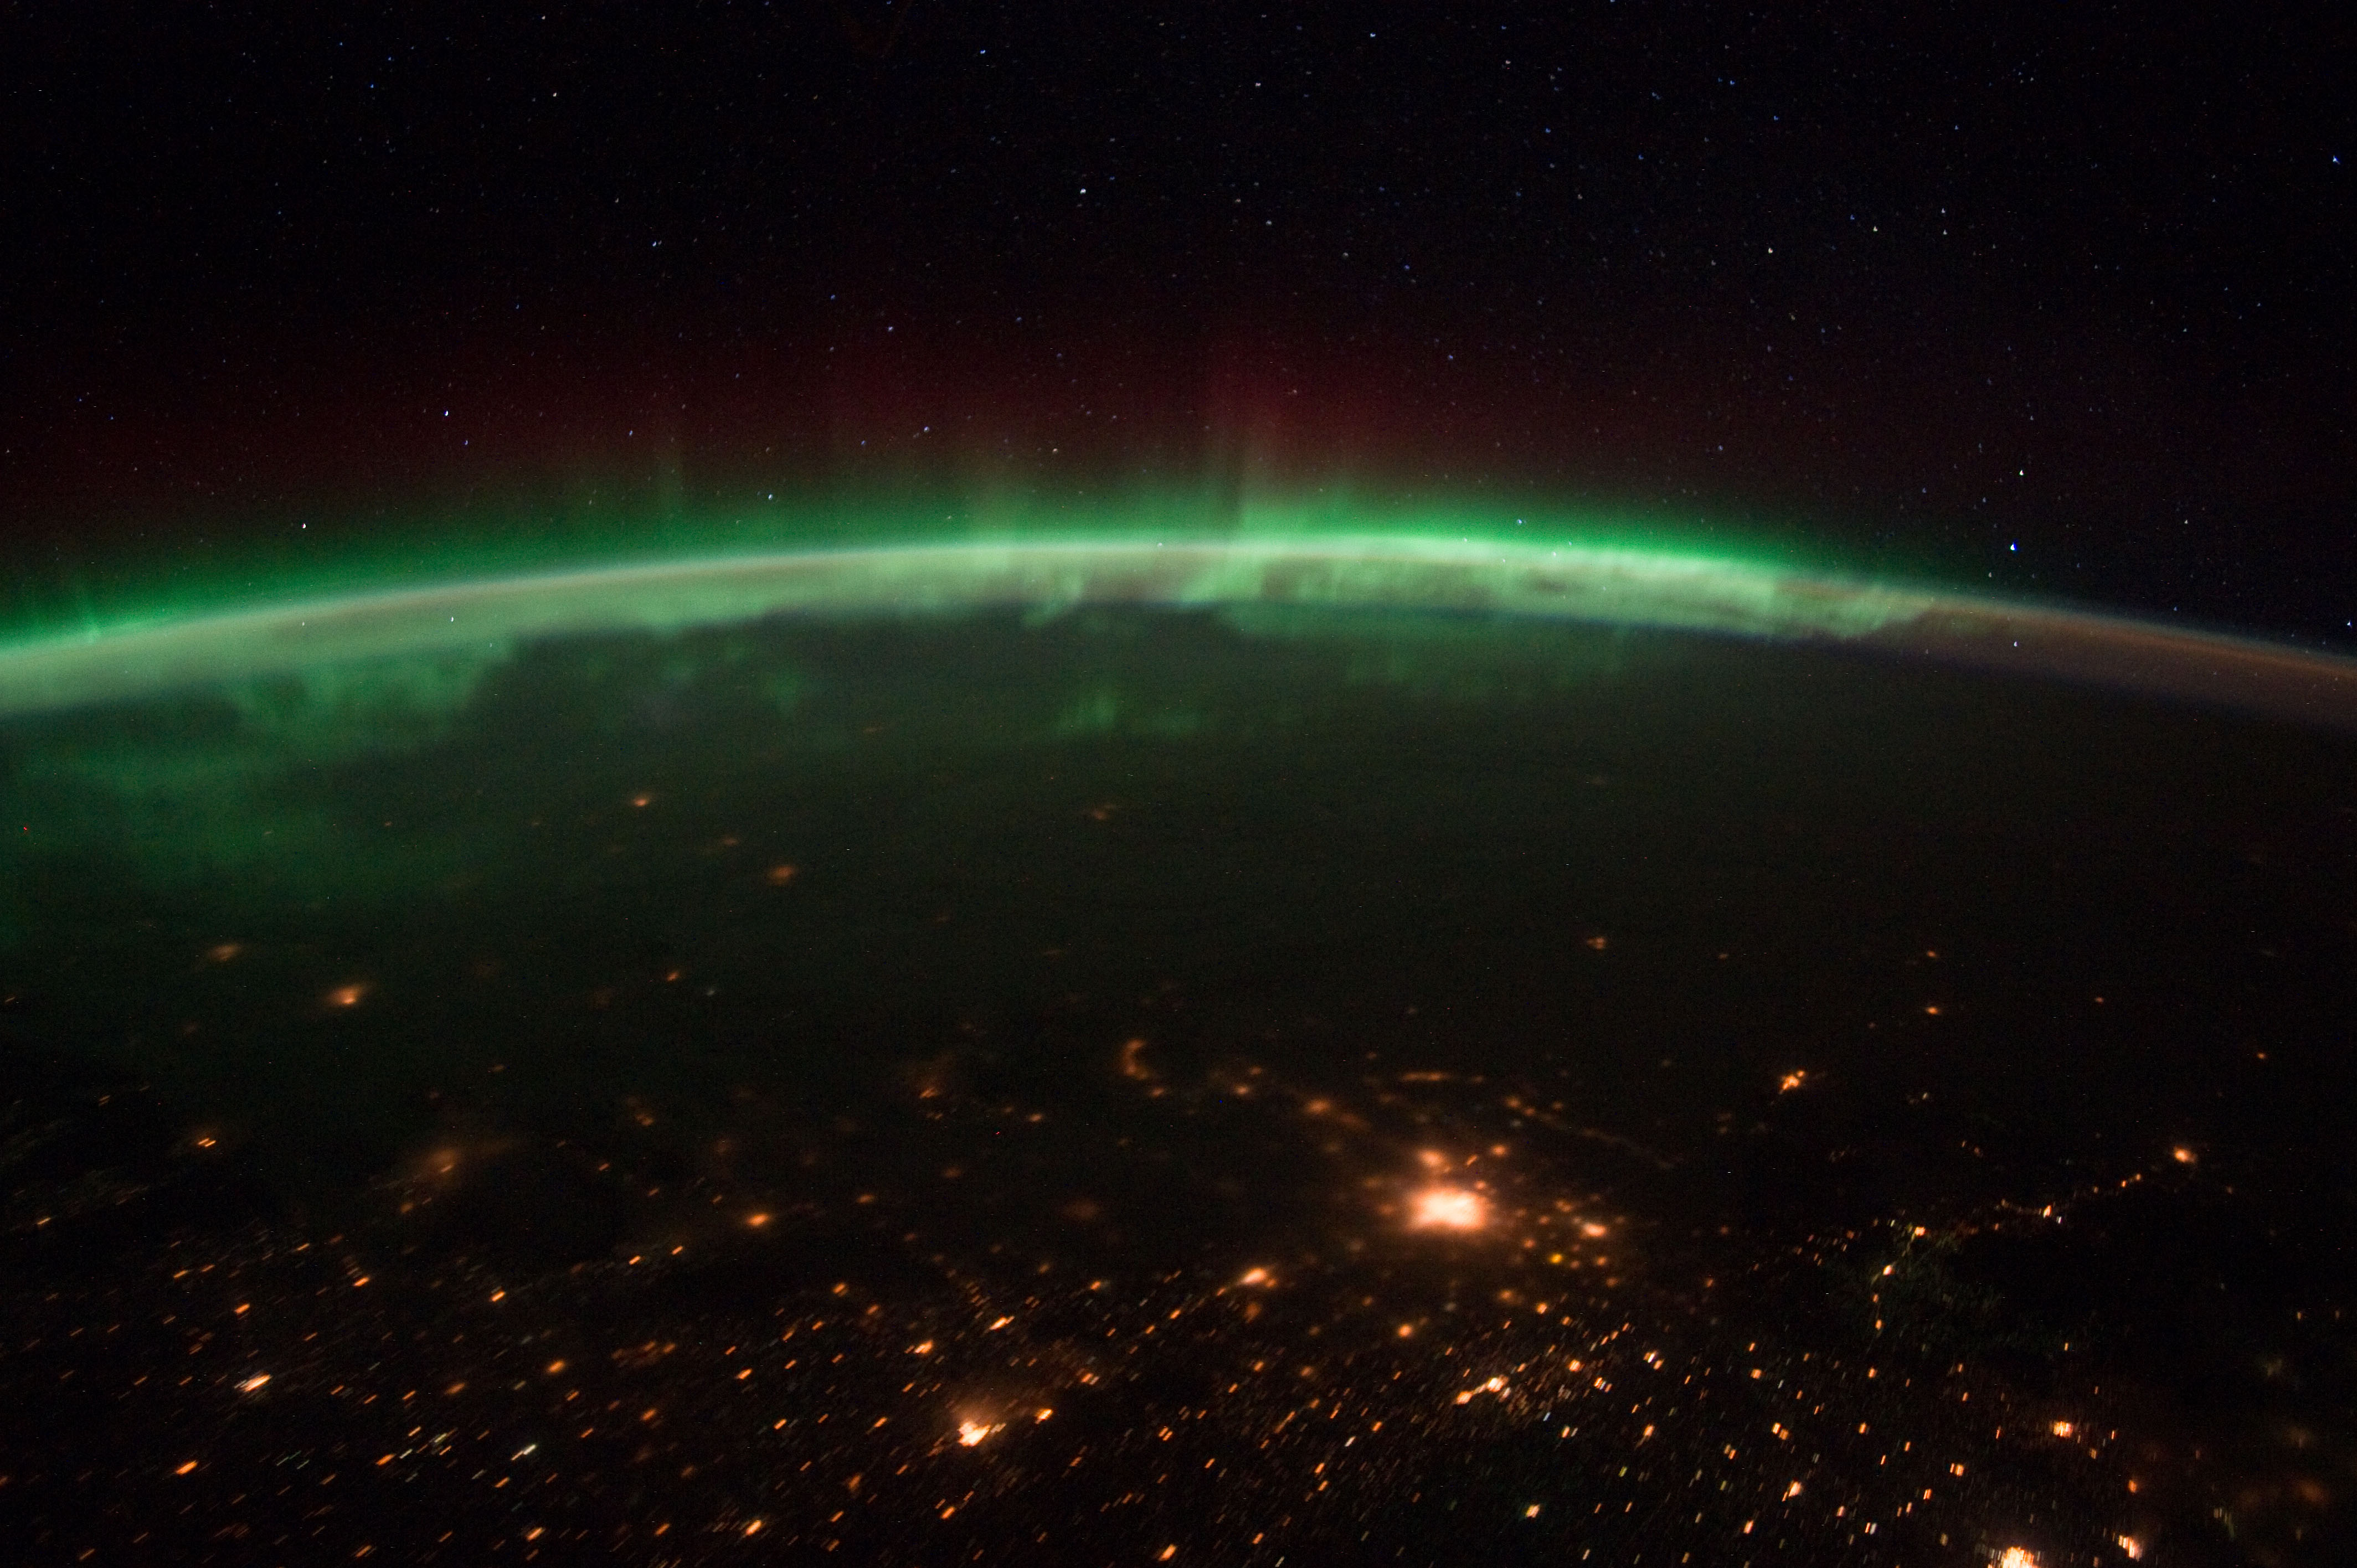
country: CANADA-M
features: PAN- WINNIPEG AT NIGHT, AURORA BOREALIS, S. CANADA
